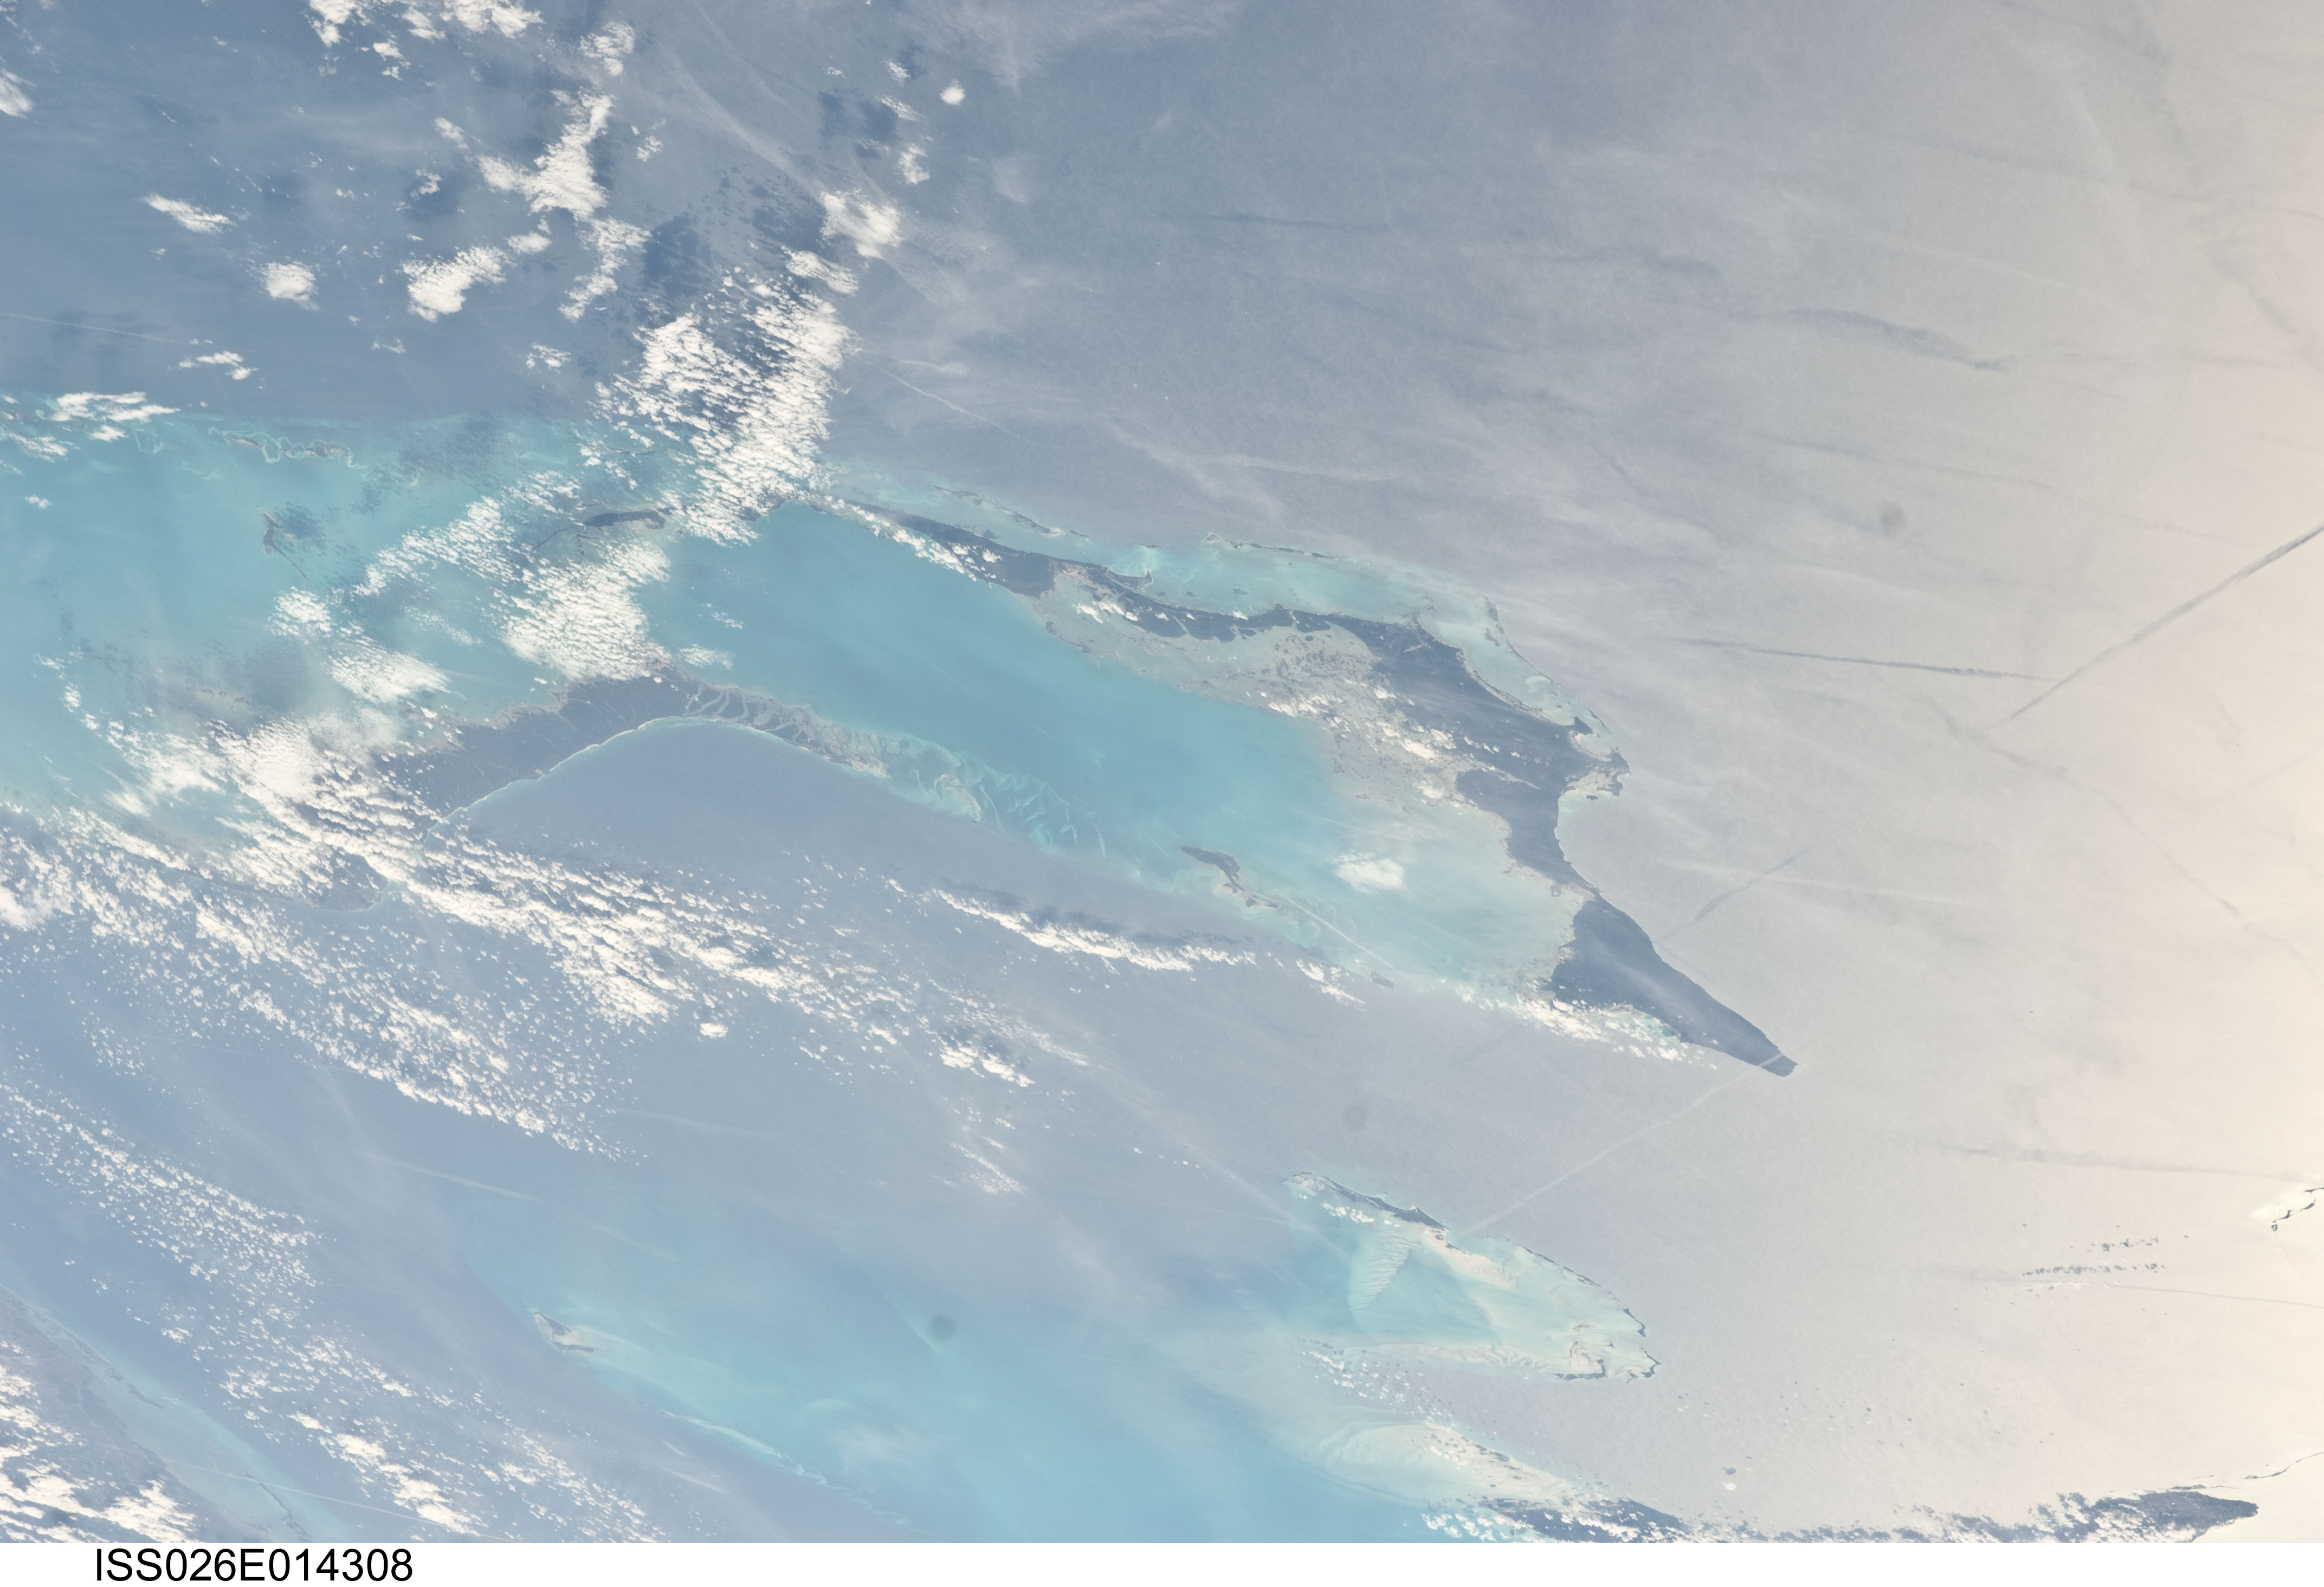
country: BAHAMAS
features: SUNGLINT, GREAT ABACO I., GRAND BAHAMA I., CONTRIALS
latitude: 26.5
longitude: -77.5
